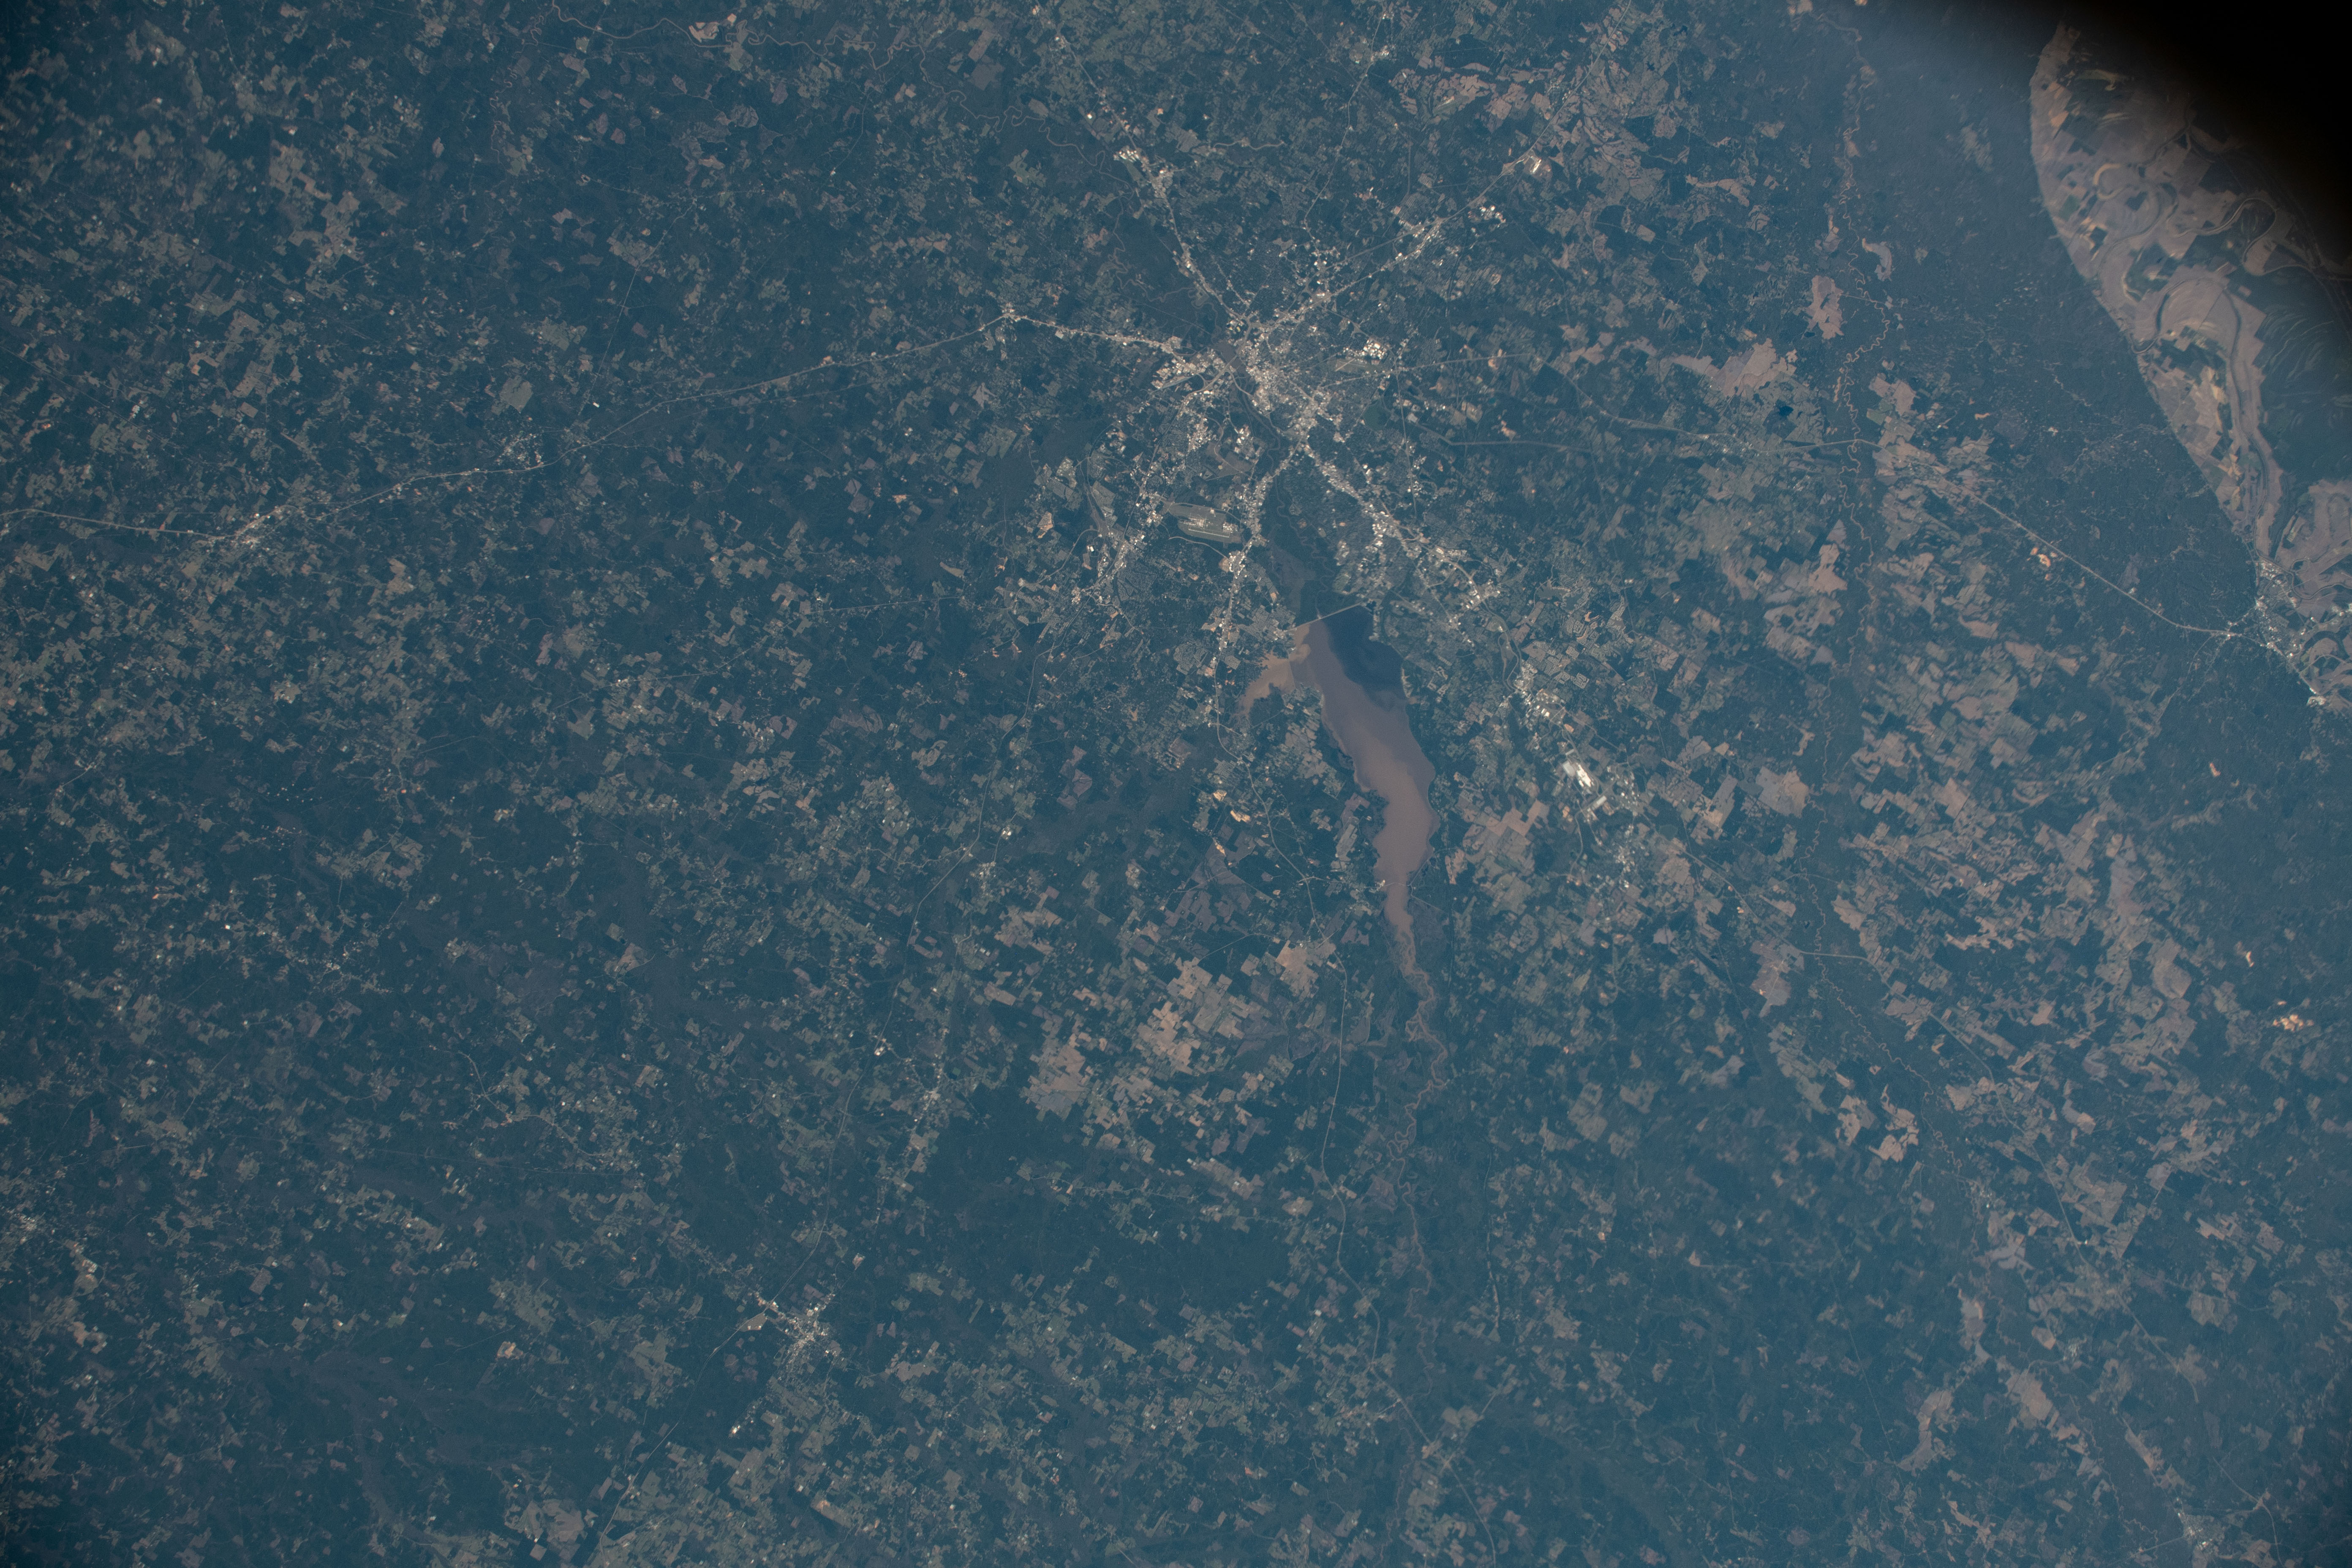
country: USA-MISSISSIPPI
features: JACKSON, ROSS R BARNETT RESERVOIR
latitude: 32.5
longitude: -90.0
